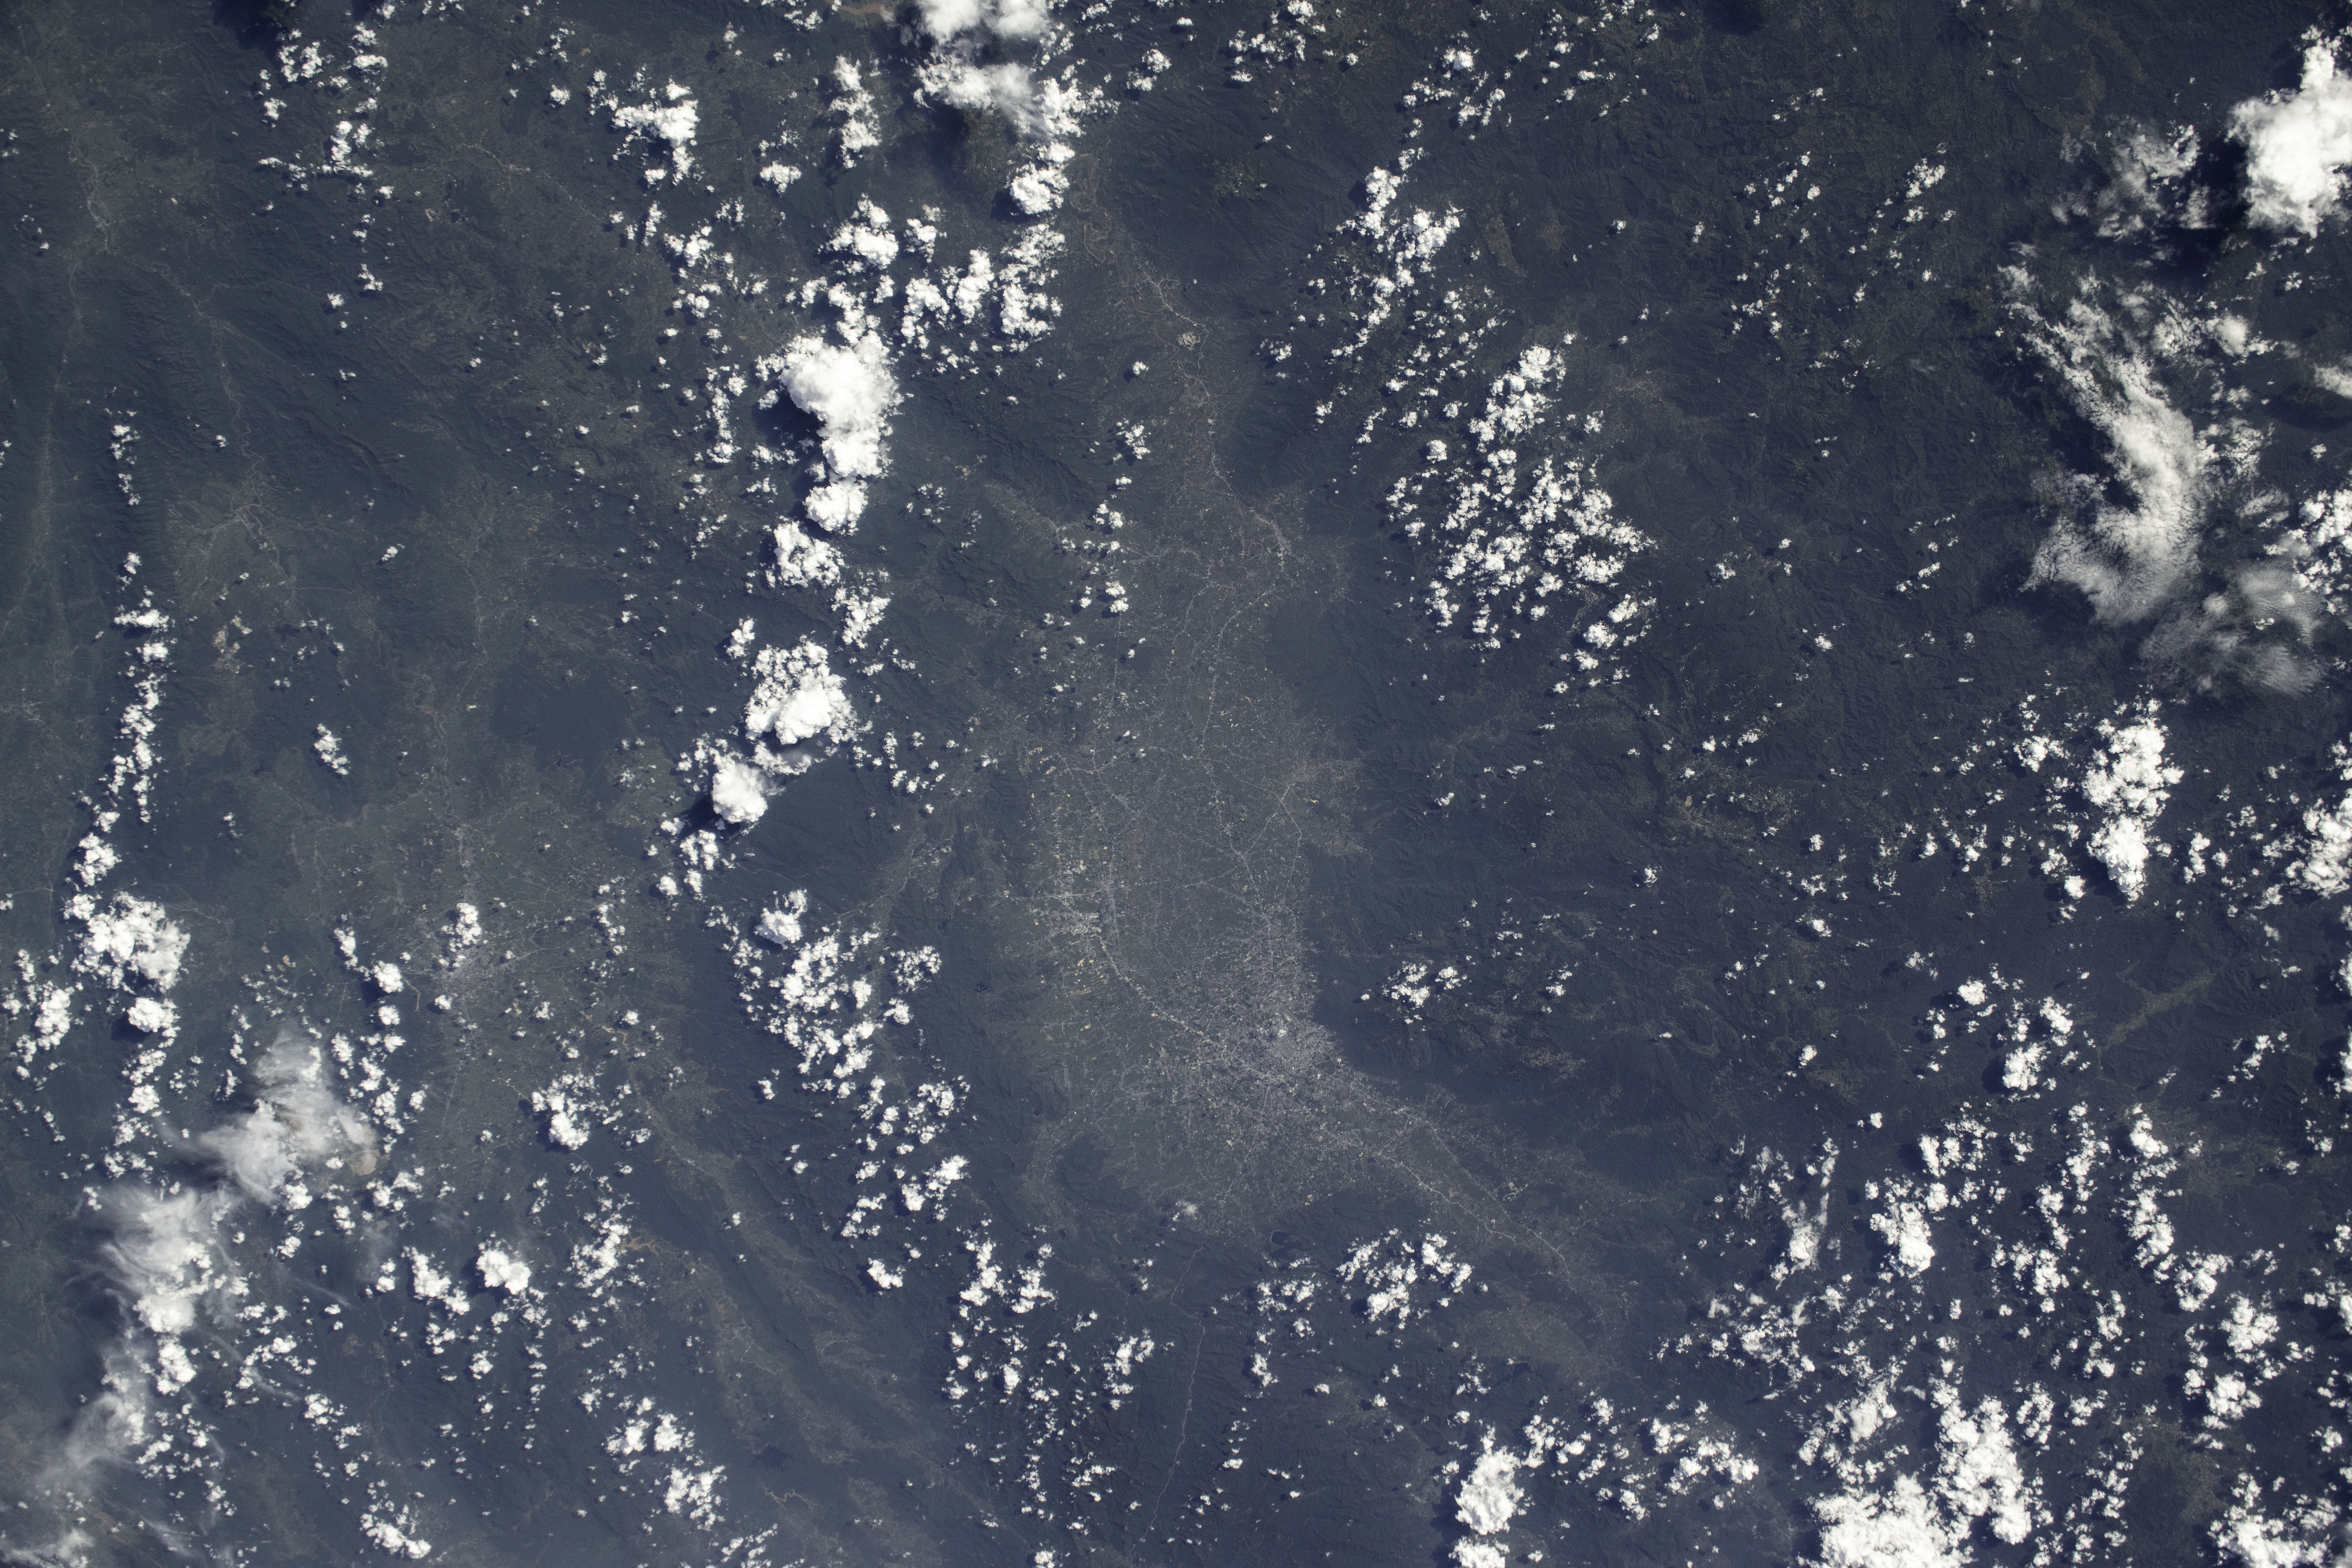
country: THAILAND
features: CHIANG MAI, THAILAND
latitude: 18.5
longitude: 99.0
